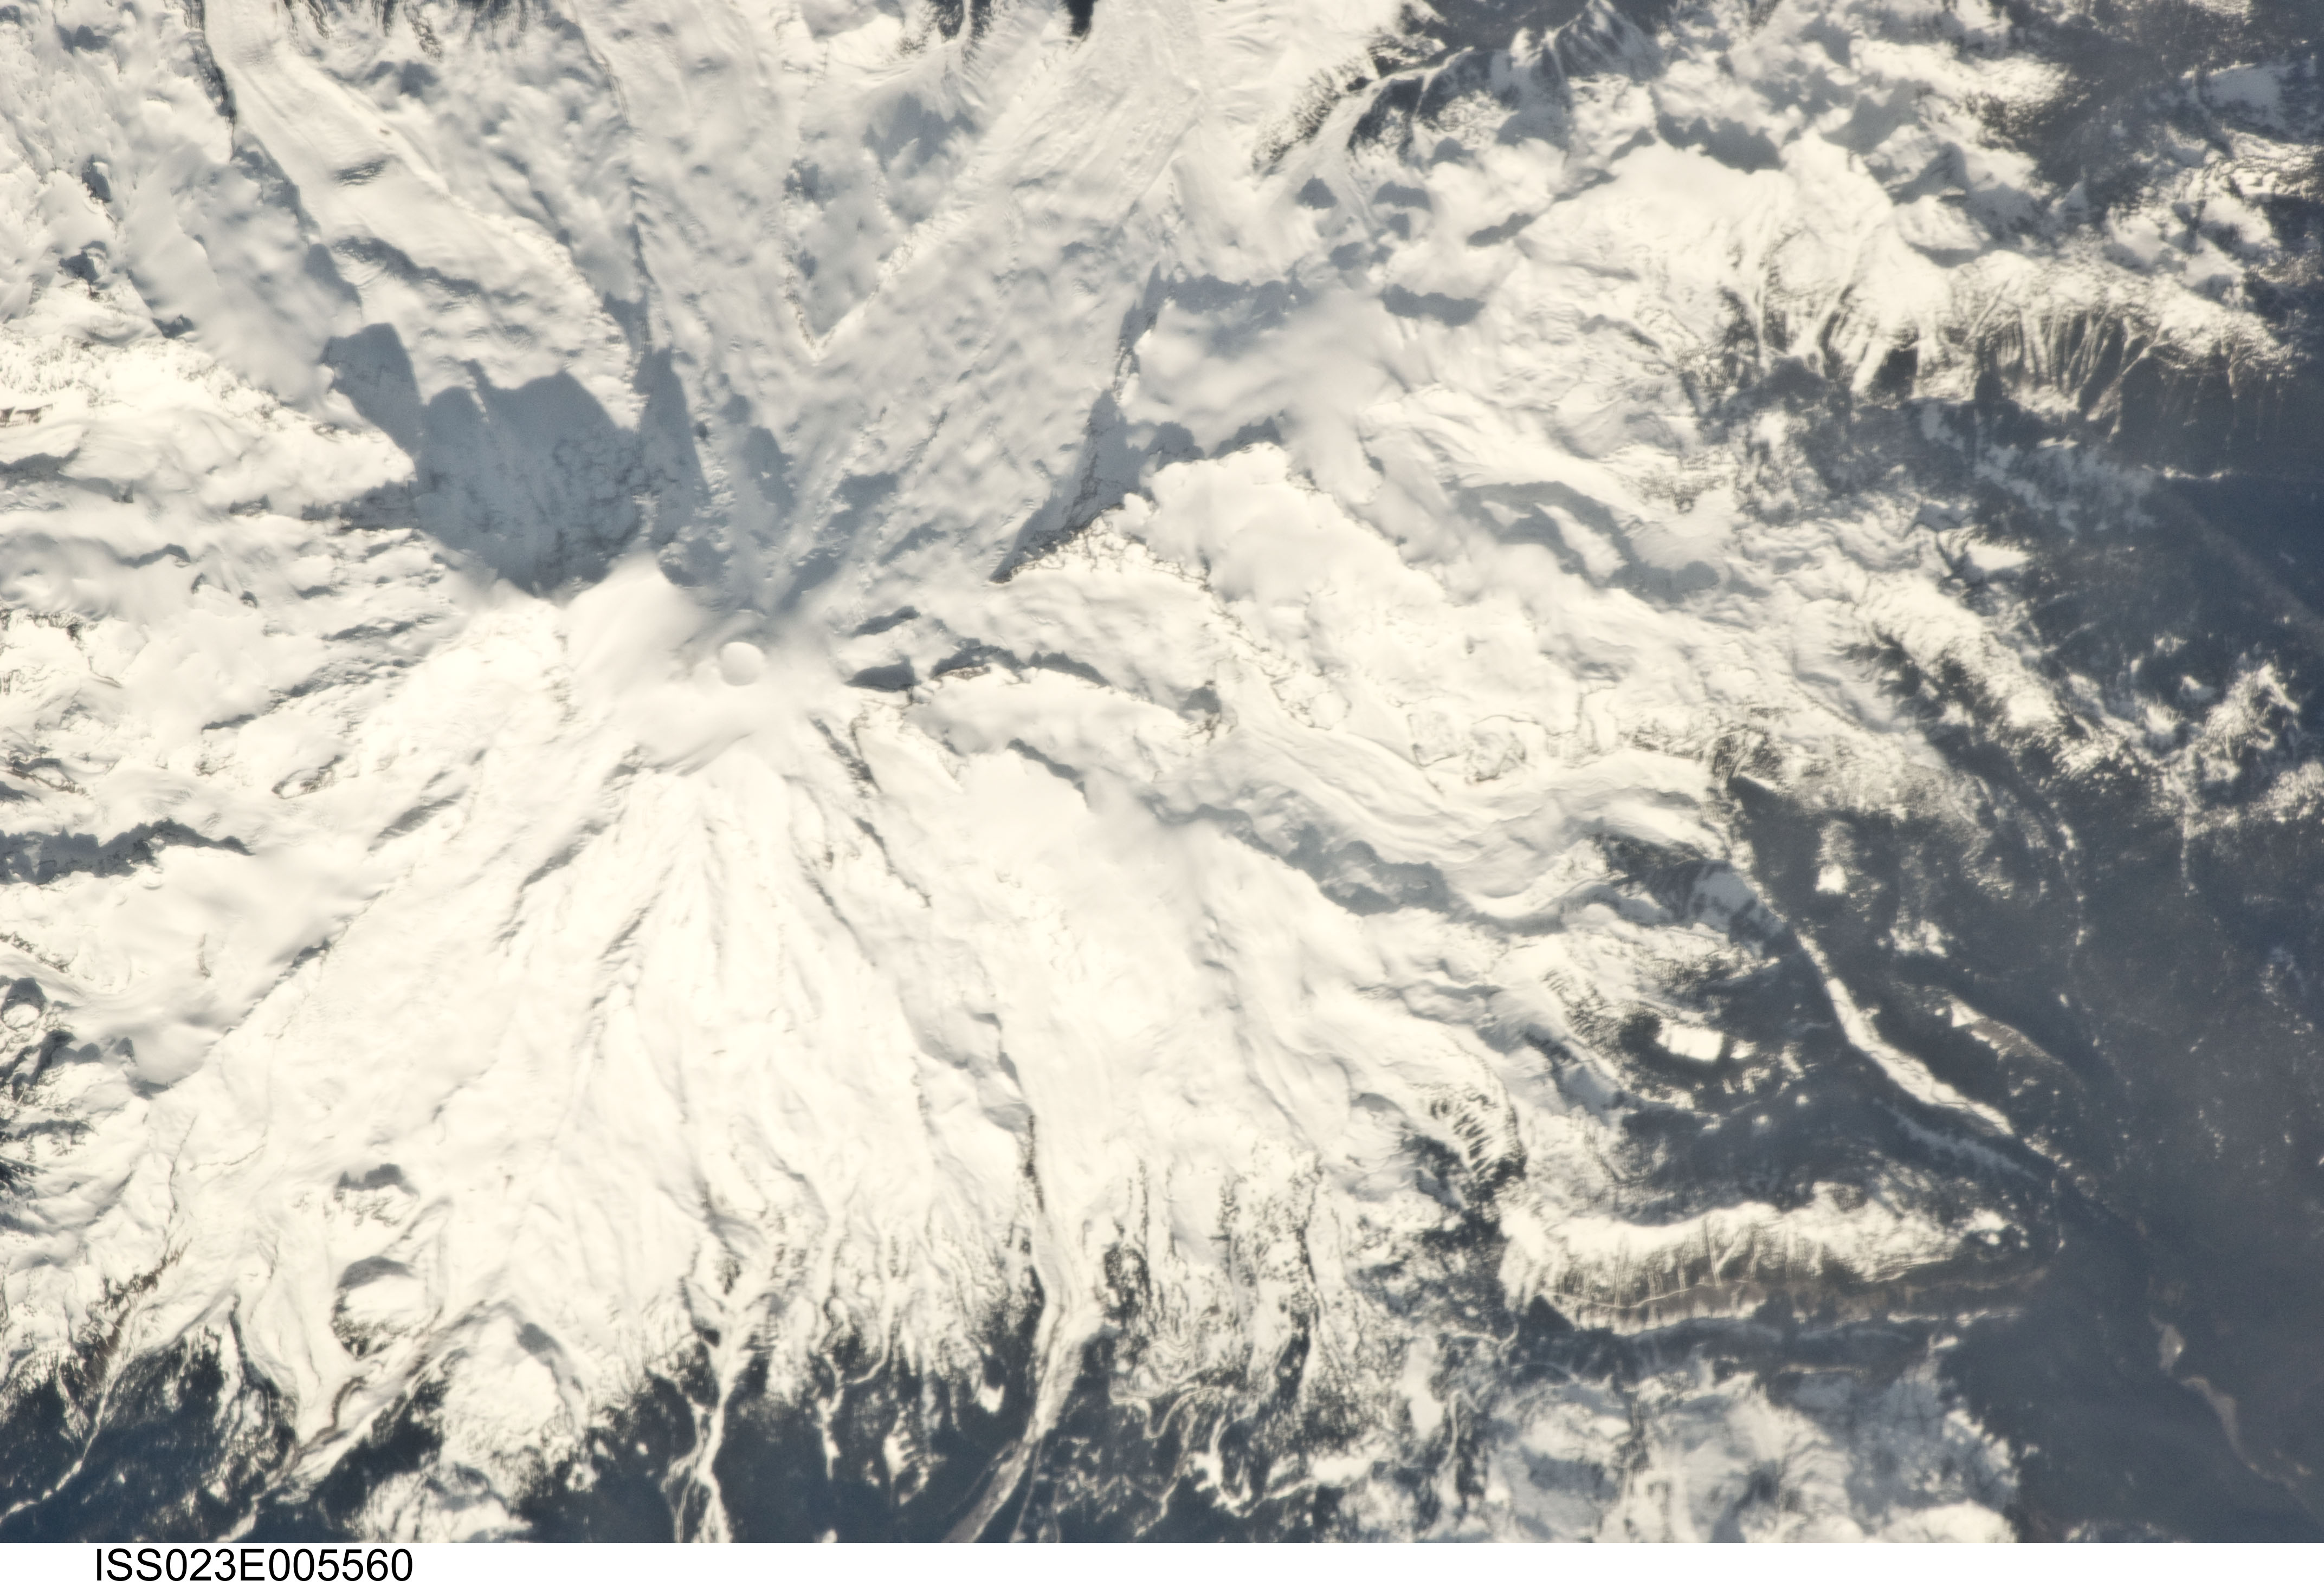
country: USA-WASHINGTON
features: MOUNT ADAMS
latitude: 46.2
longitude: -121.5
